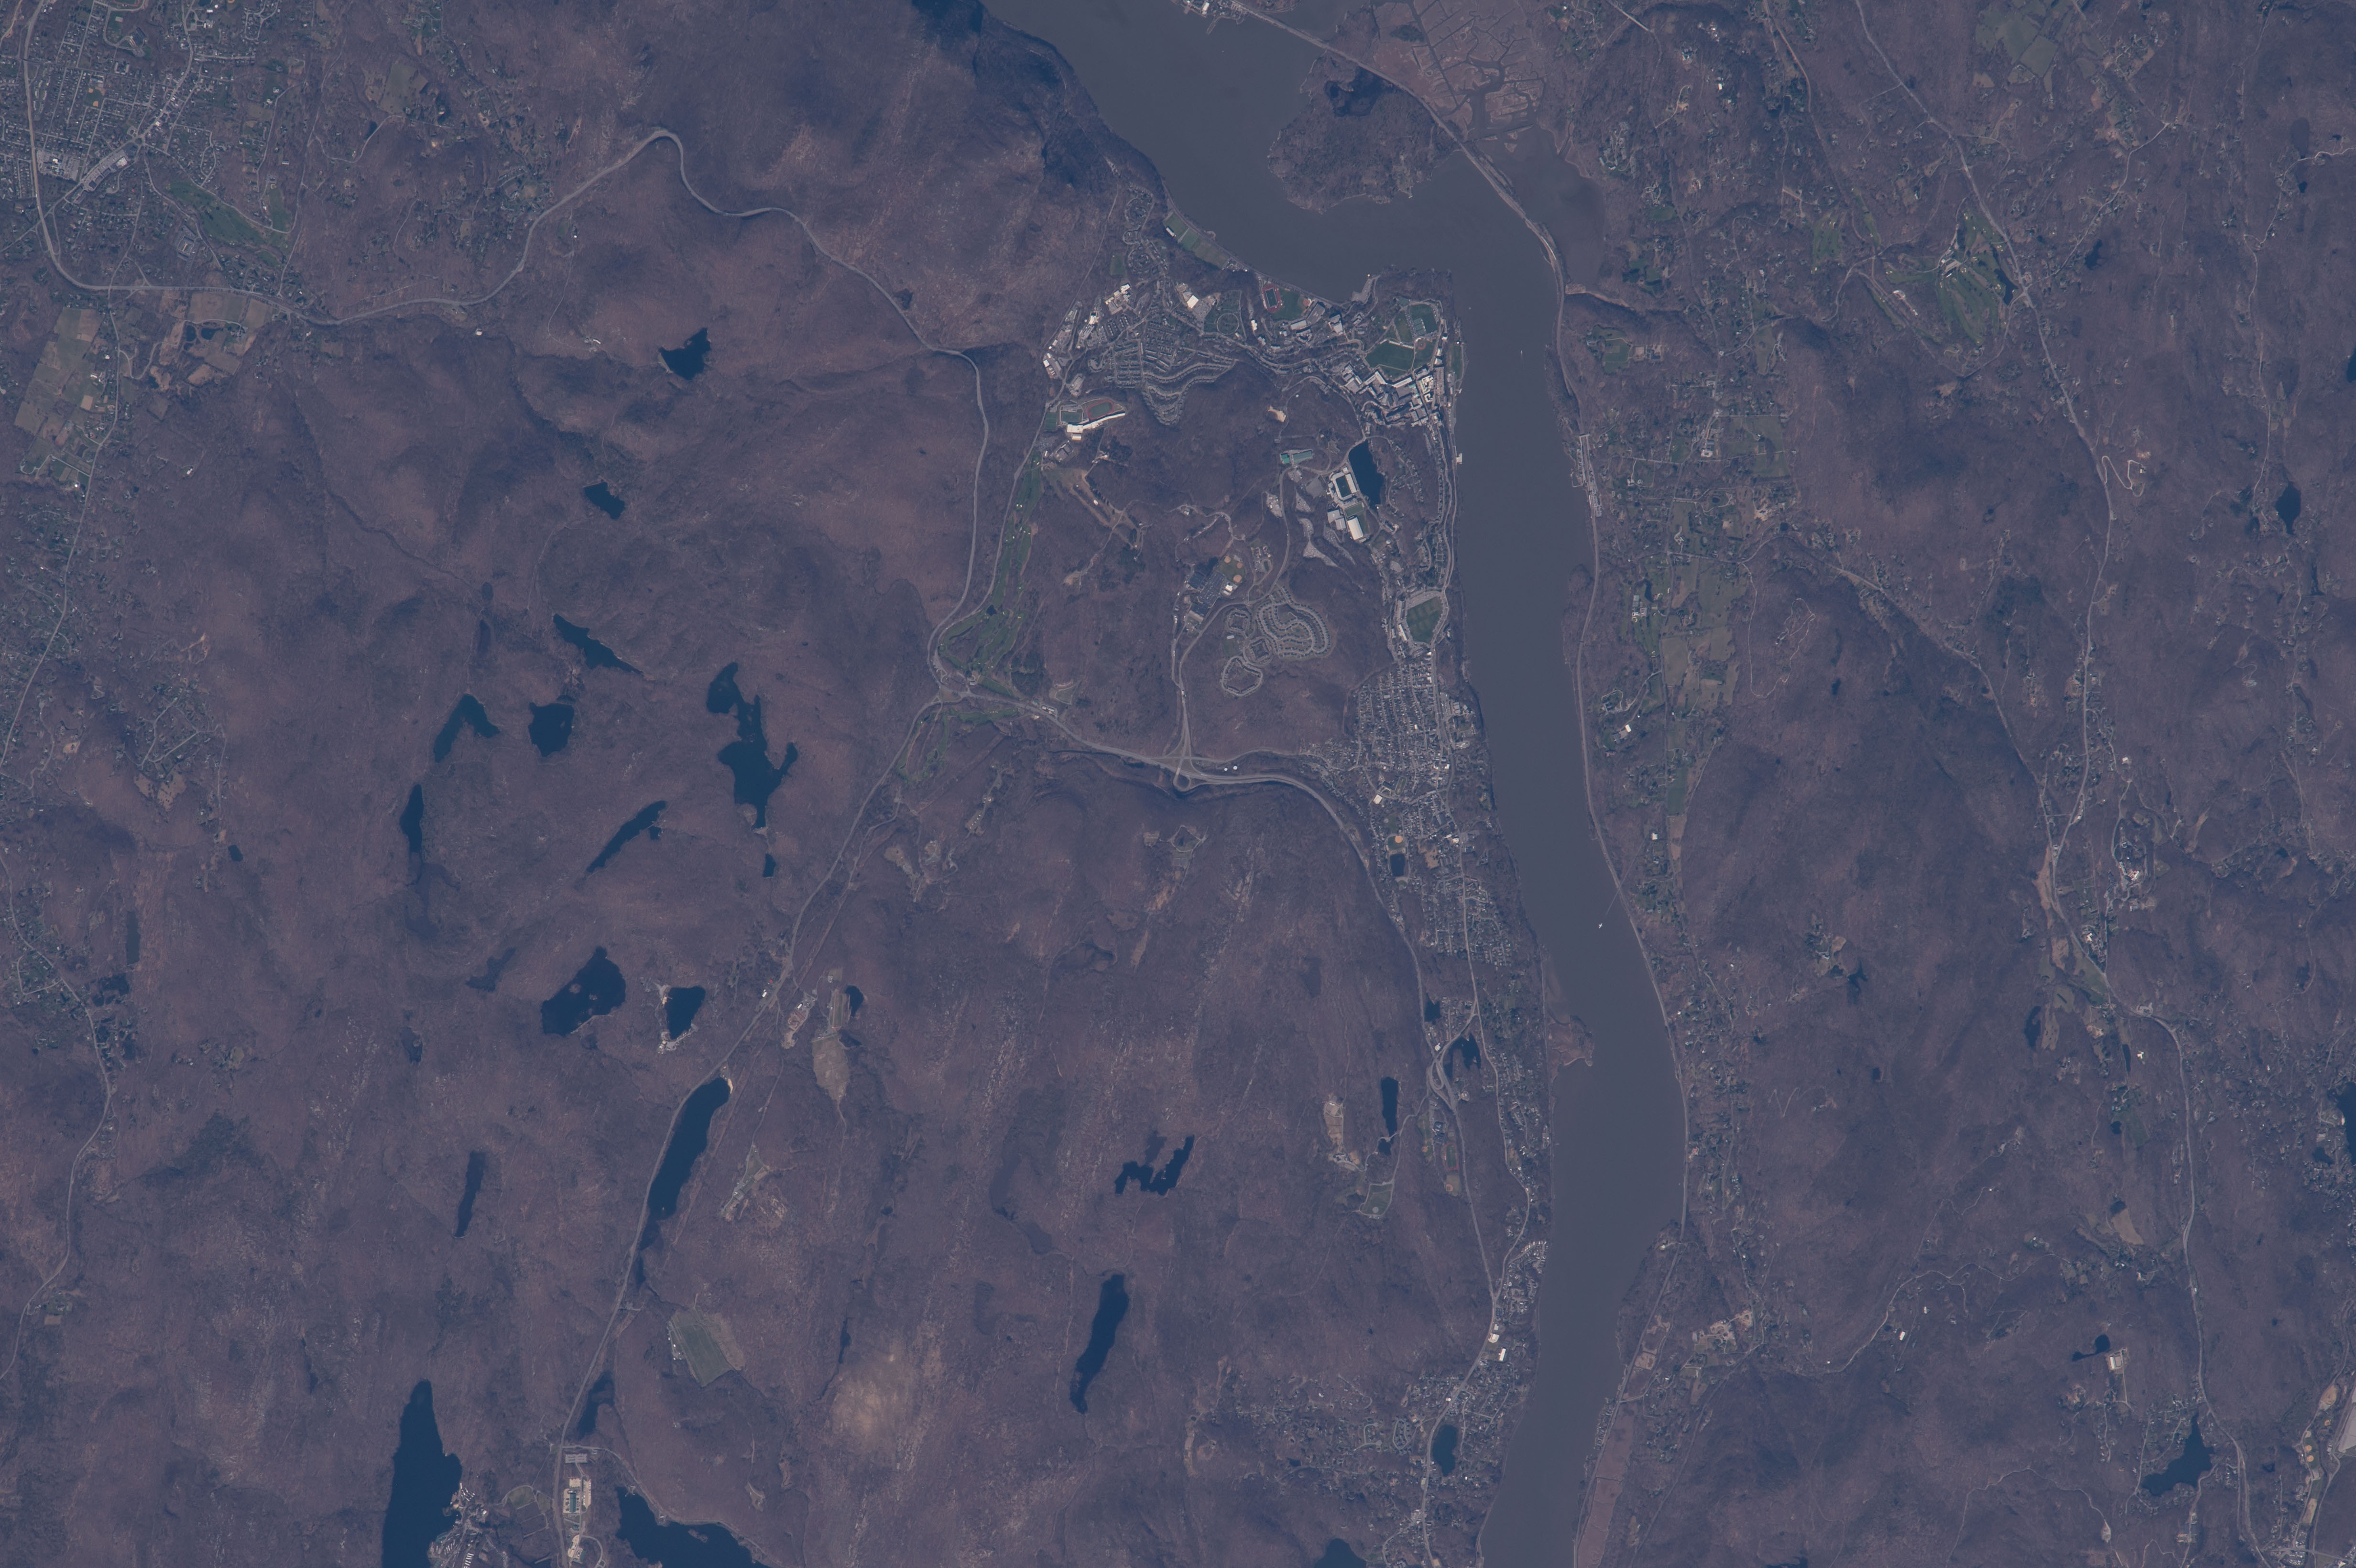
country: USA-NEW YORK
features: HUDSON RIVER, WEST POINT, LAKES, HIGHLAND FALLS, CONSTITUTION I.
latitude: 41.3
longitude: -74.1
